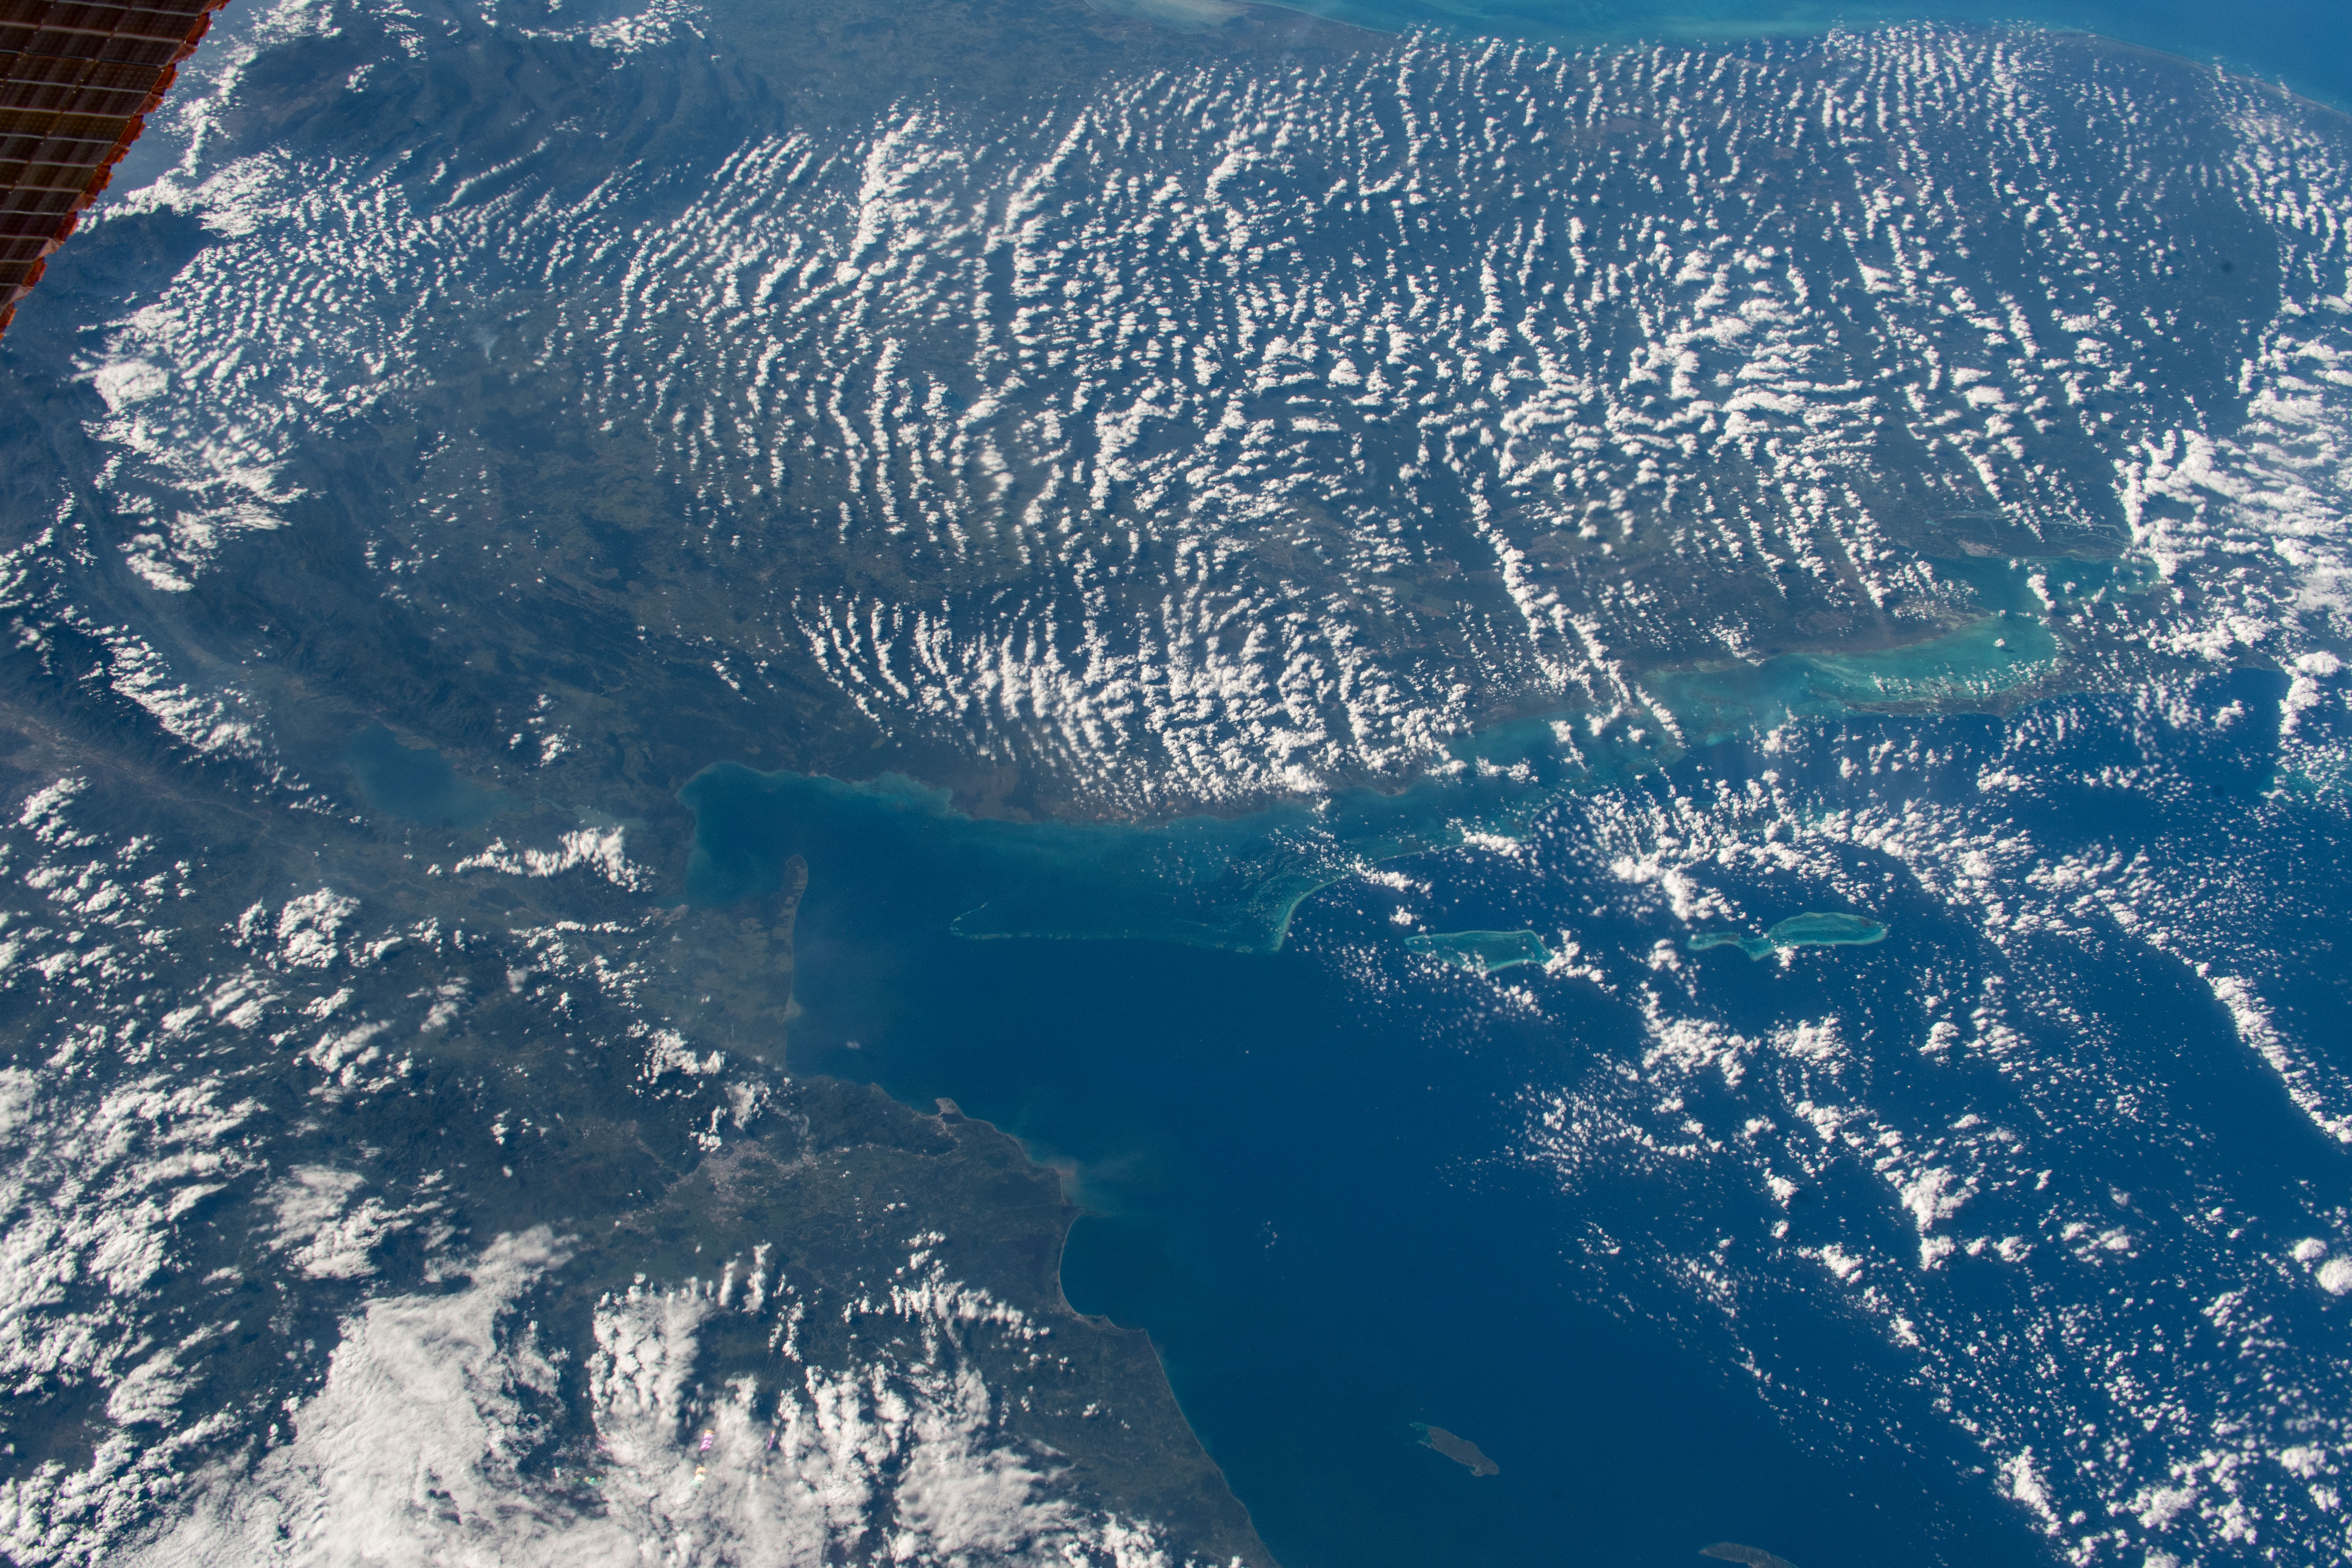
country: BELIZE
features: BELIZE FAN, AMATIQUE BAY, HONDURAS
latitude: 16.5
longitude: -88.5
